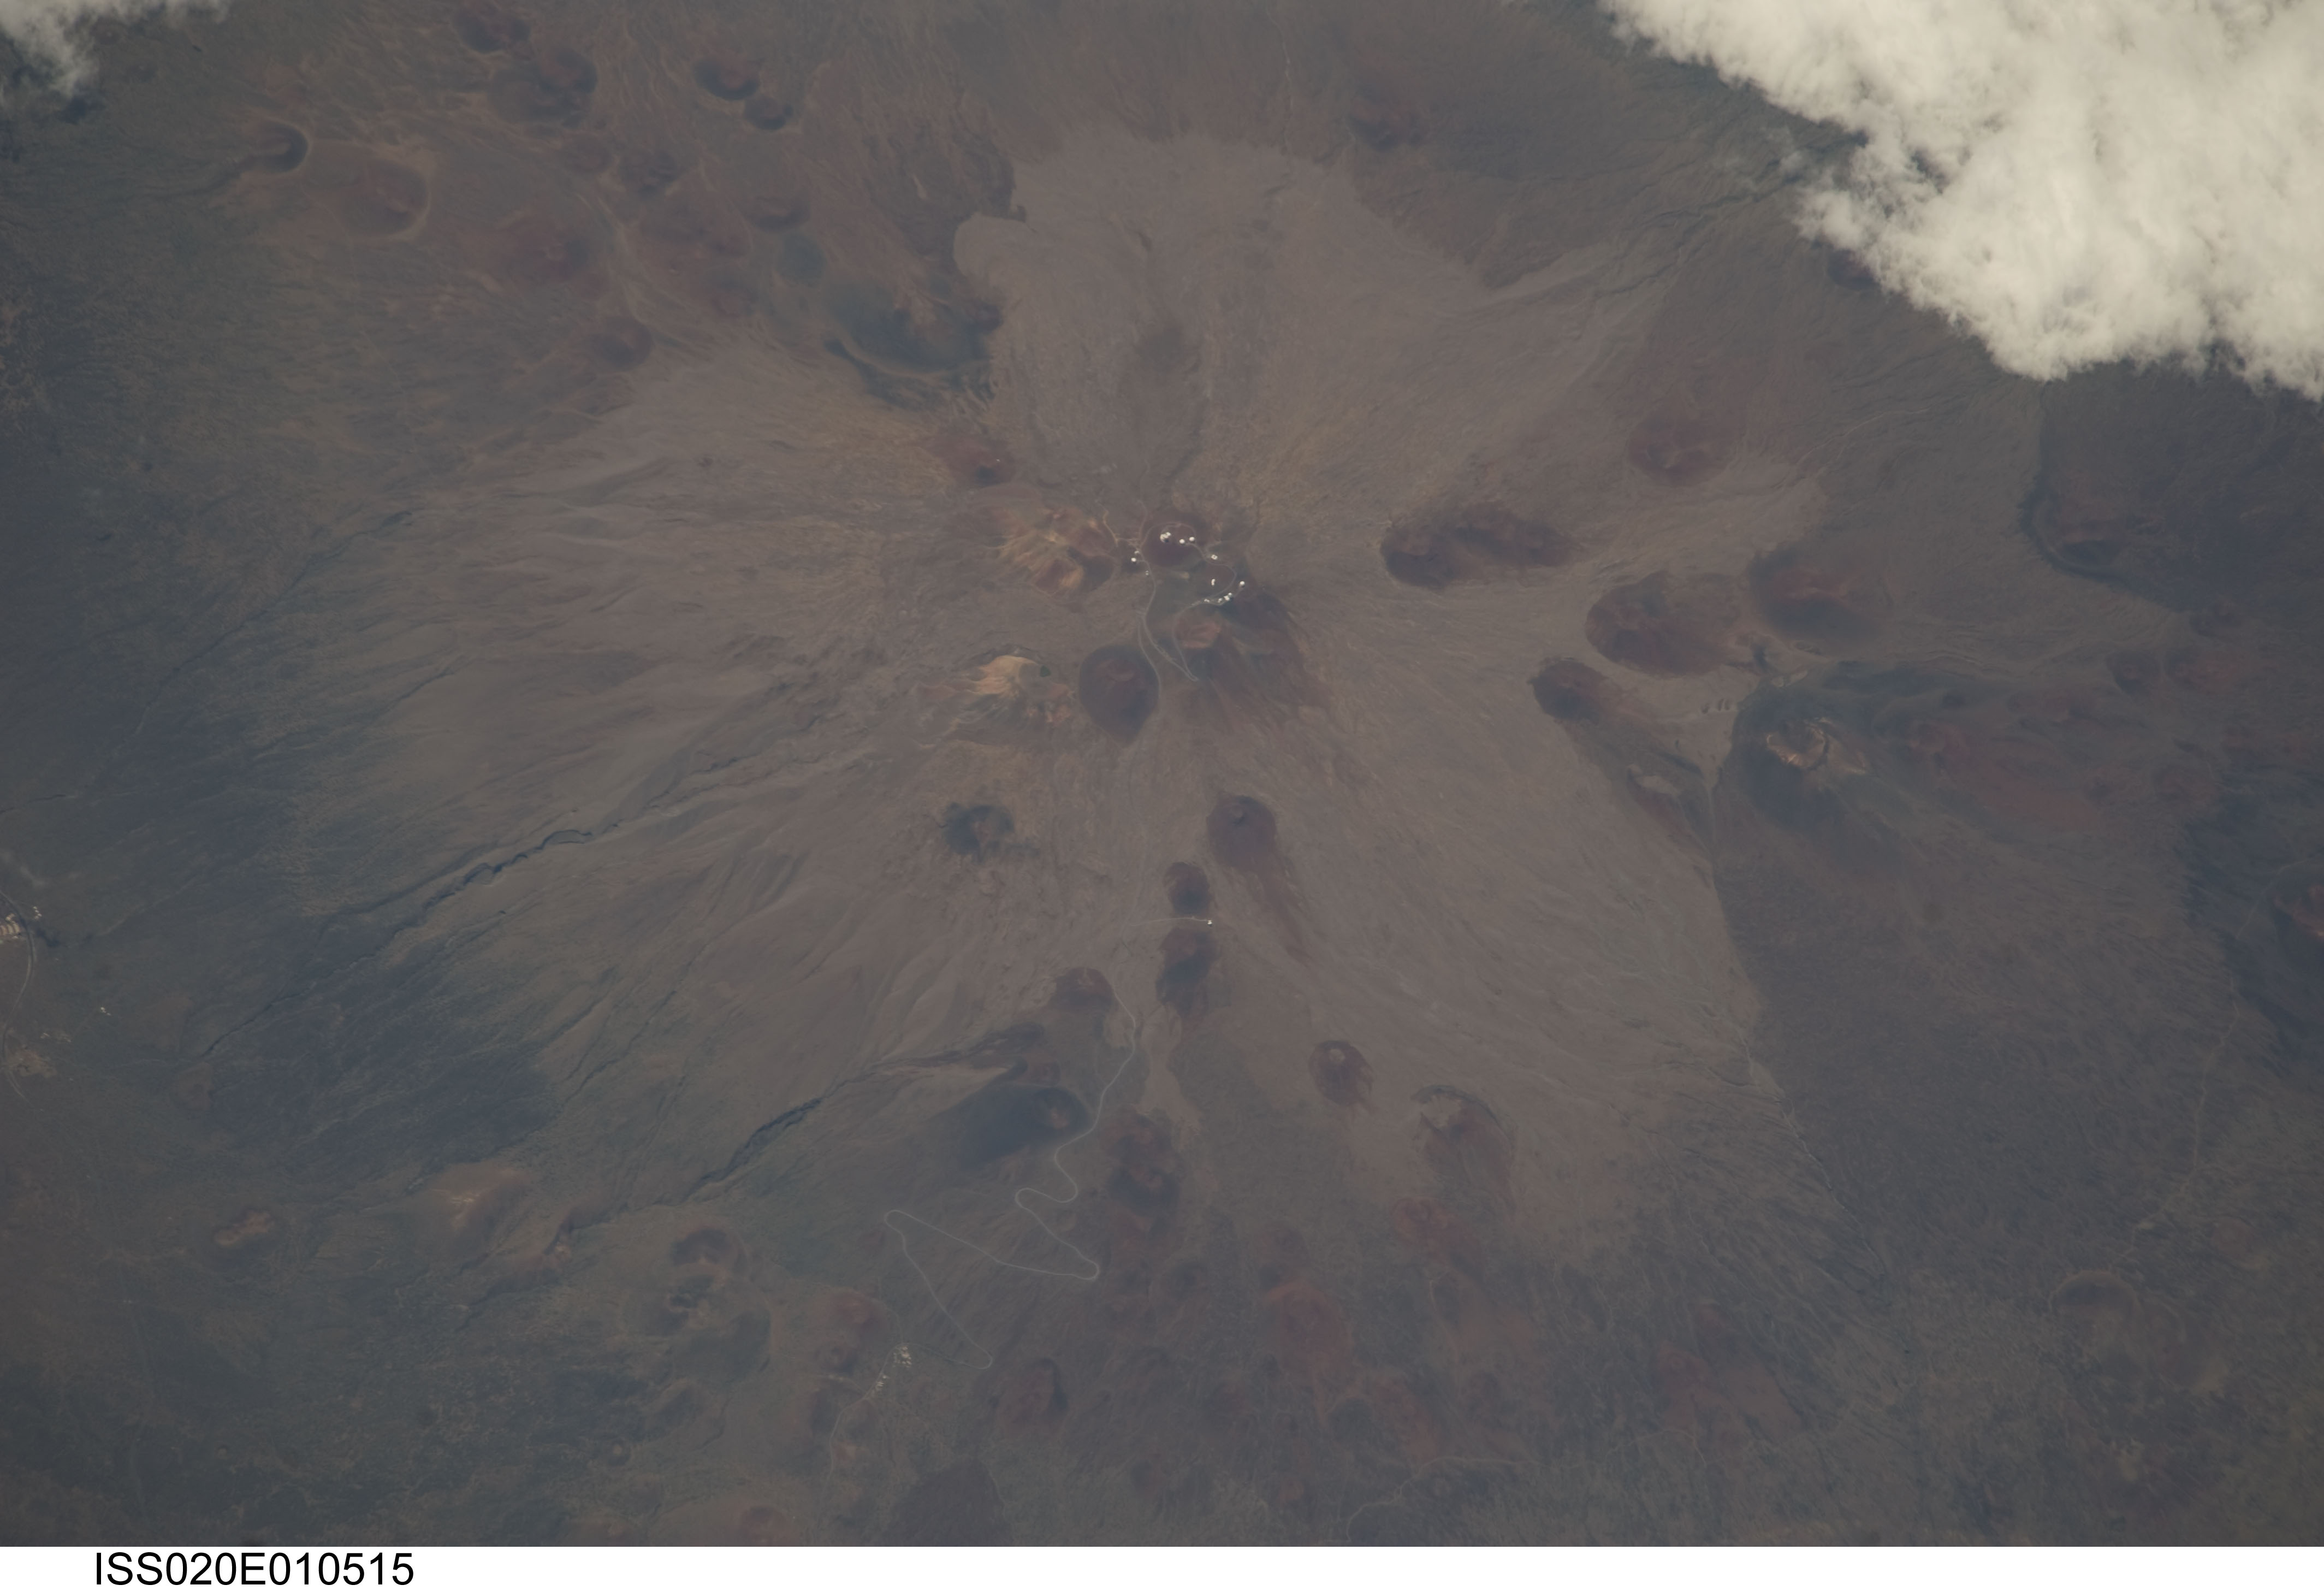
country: USA-HAWAII
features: MAUNA KEA, CINDER CONES
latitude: 19.8
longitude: -155.5
